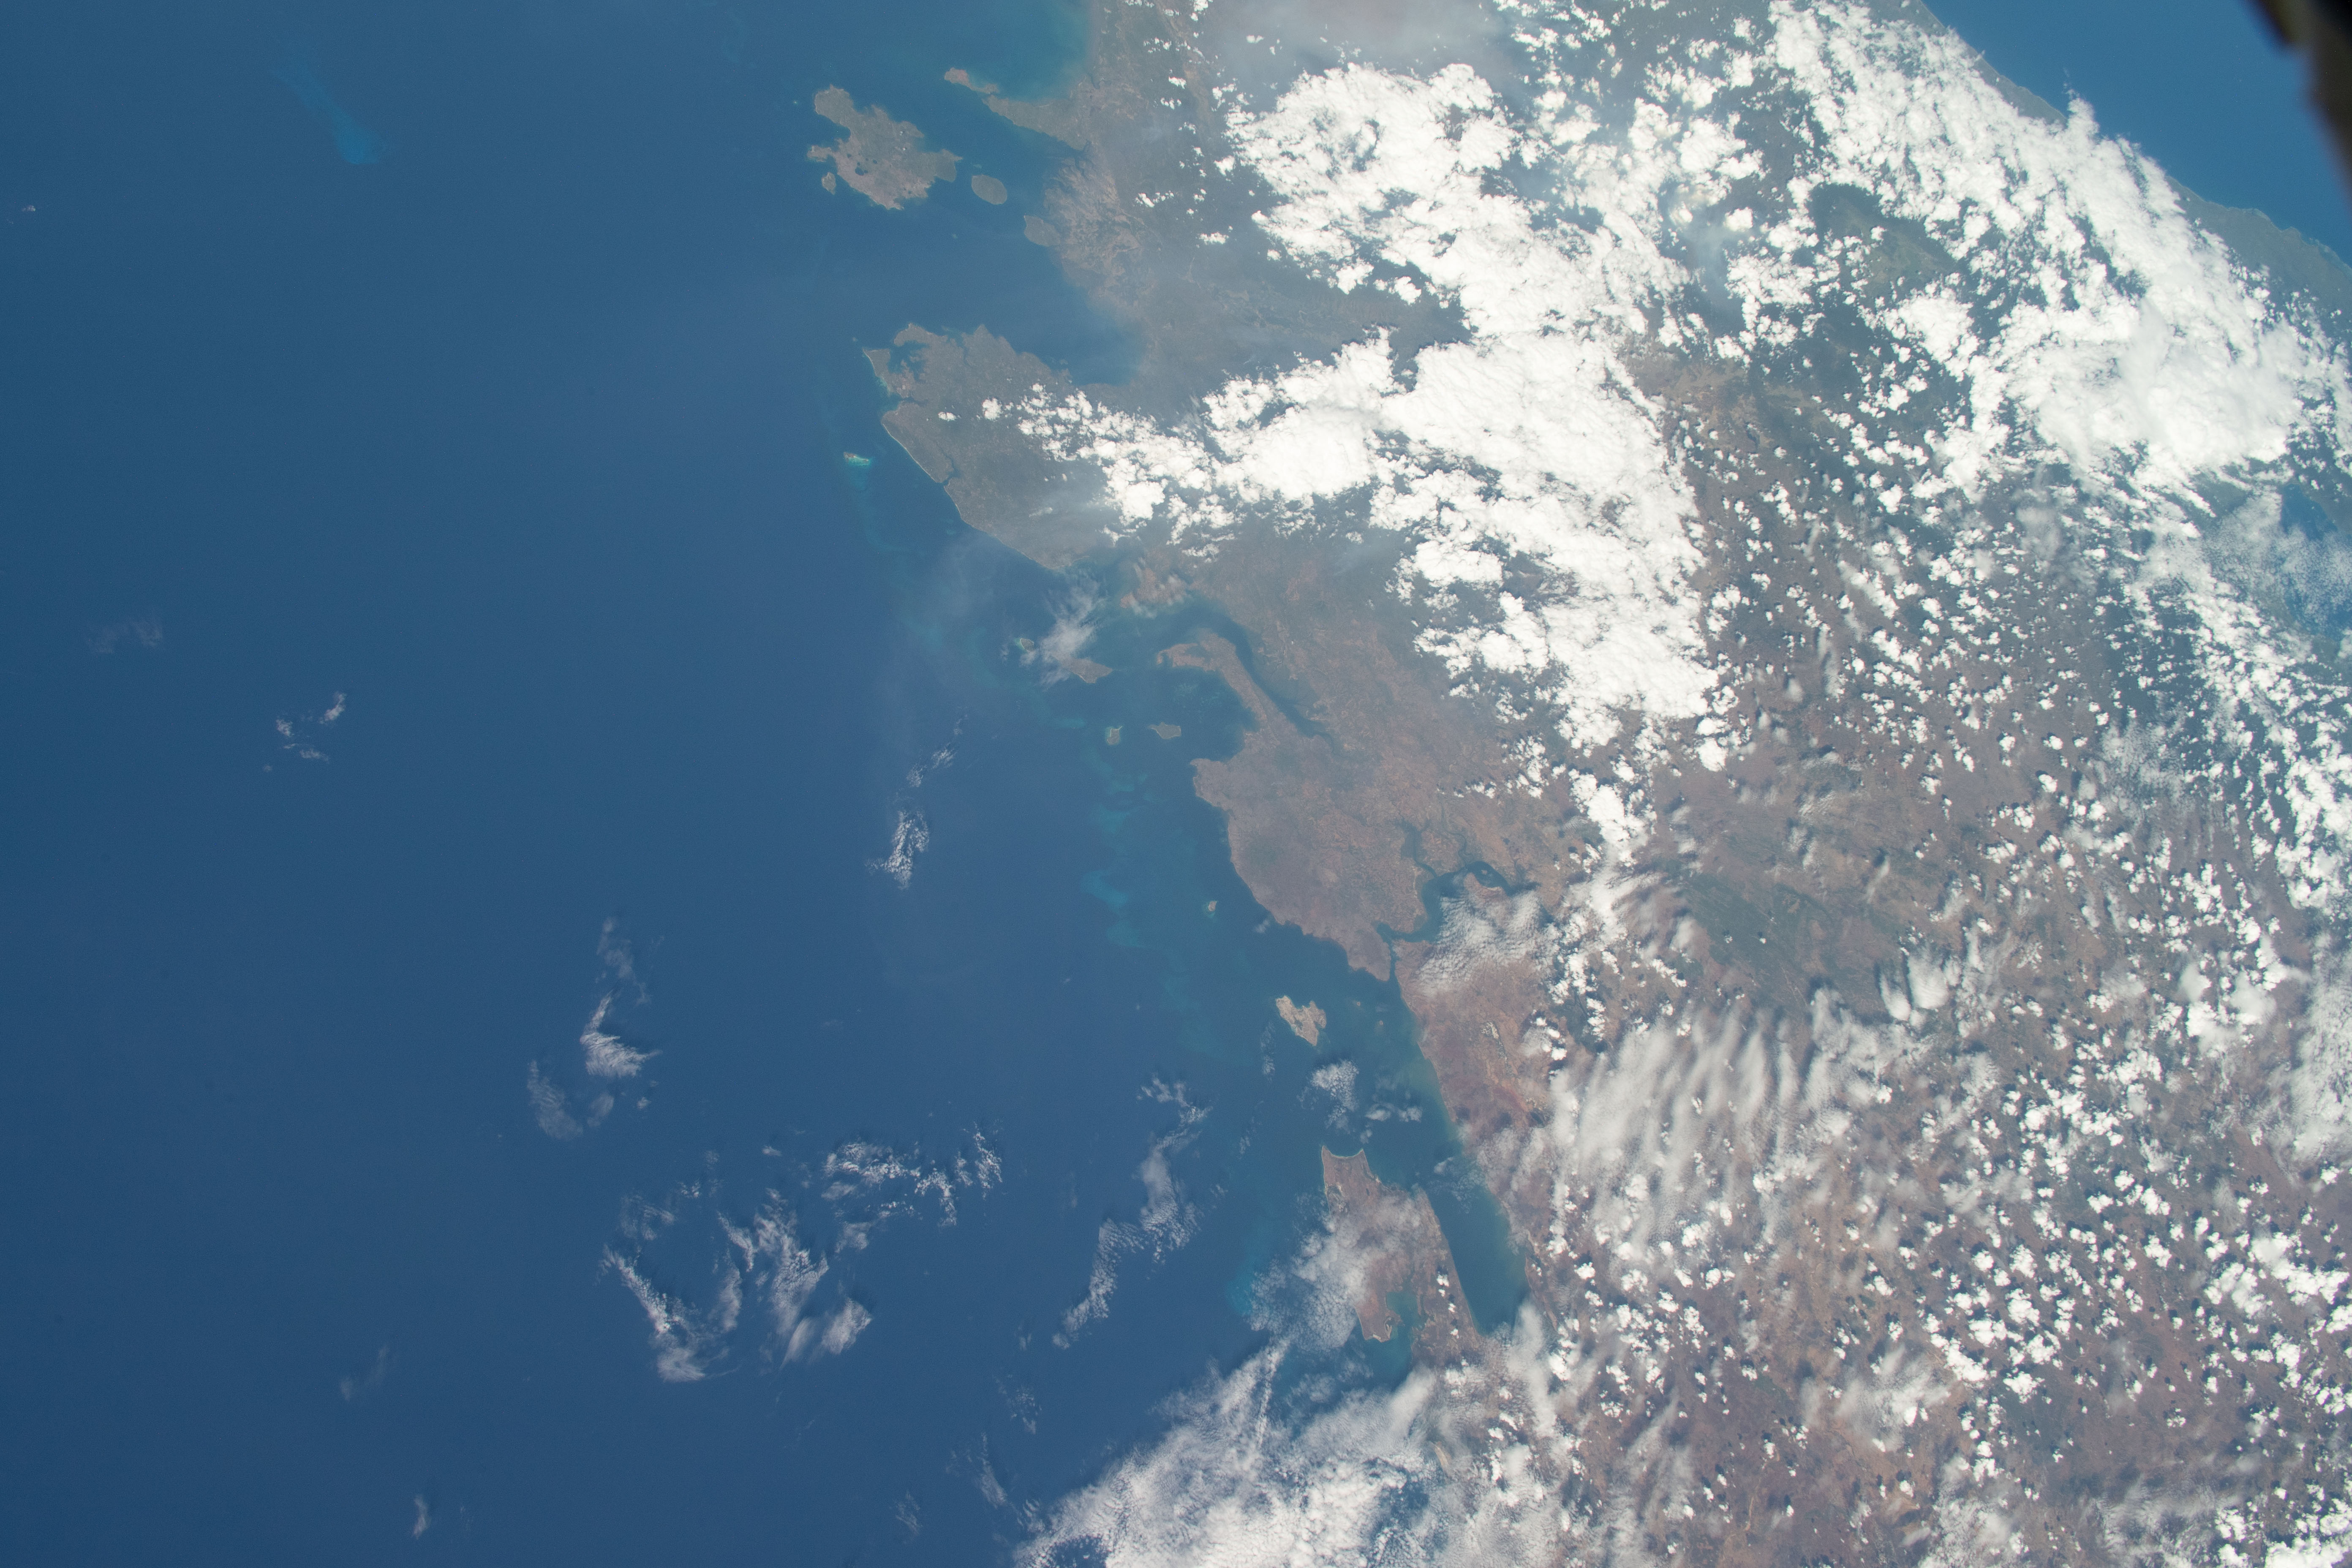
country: MADAGASCAR
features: MOZAMBIQUE CHANNEL, BAIE DE NARINDA
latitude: -14.5
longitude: 48.0
